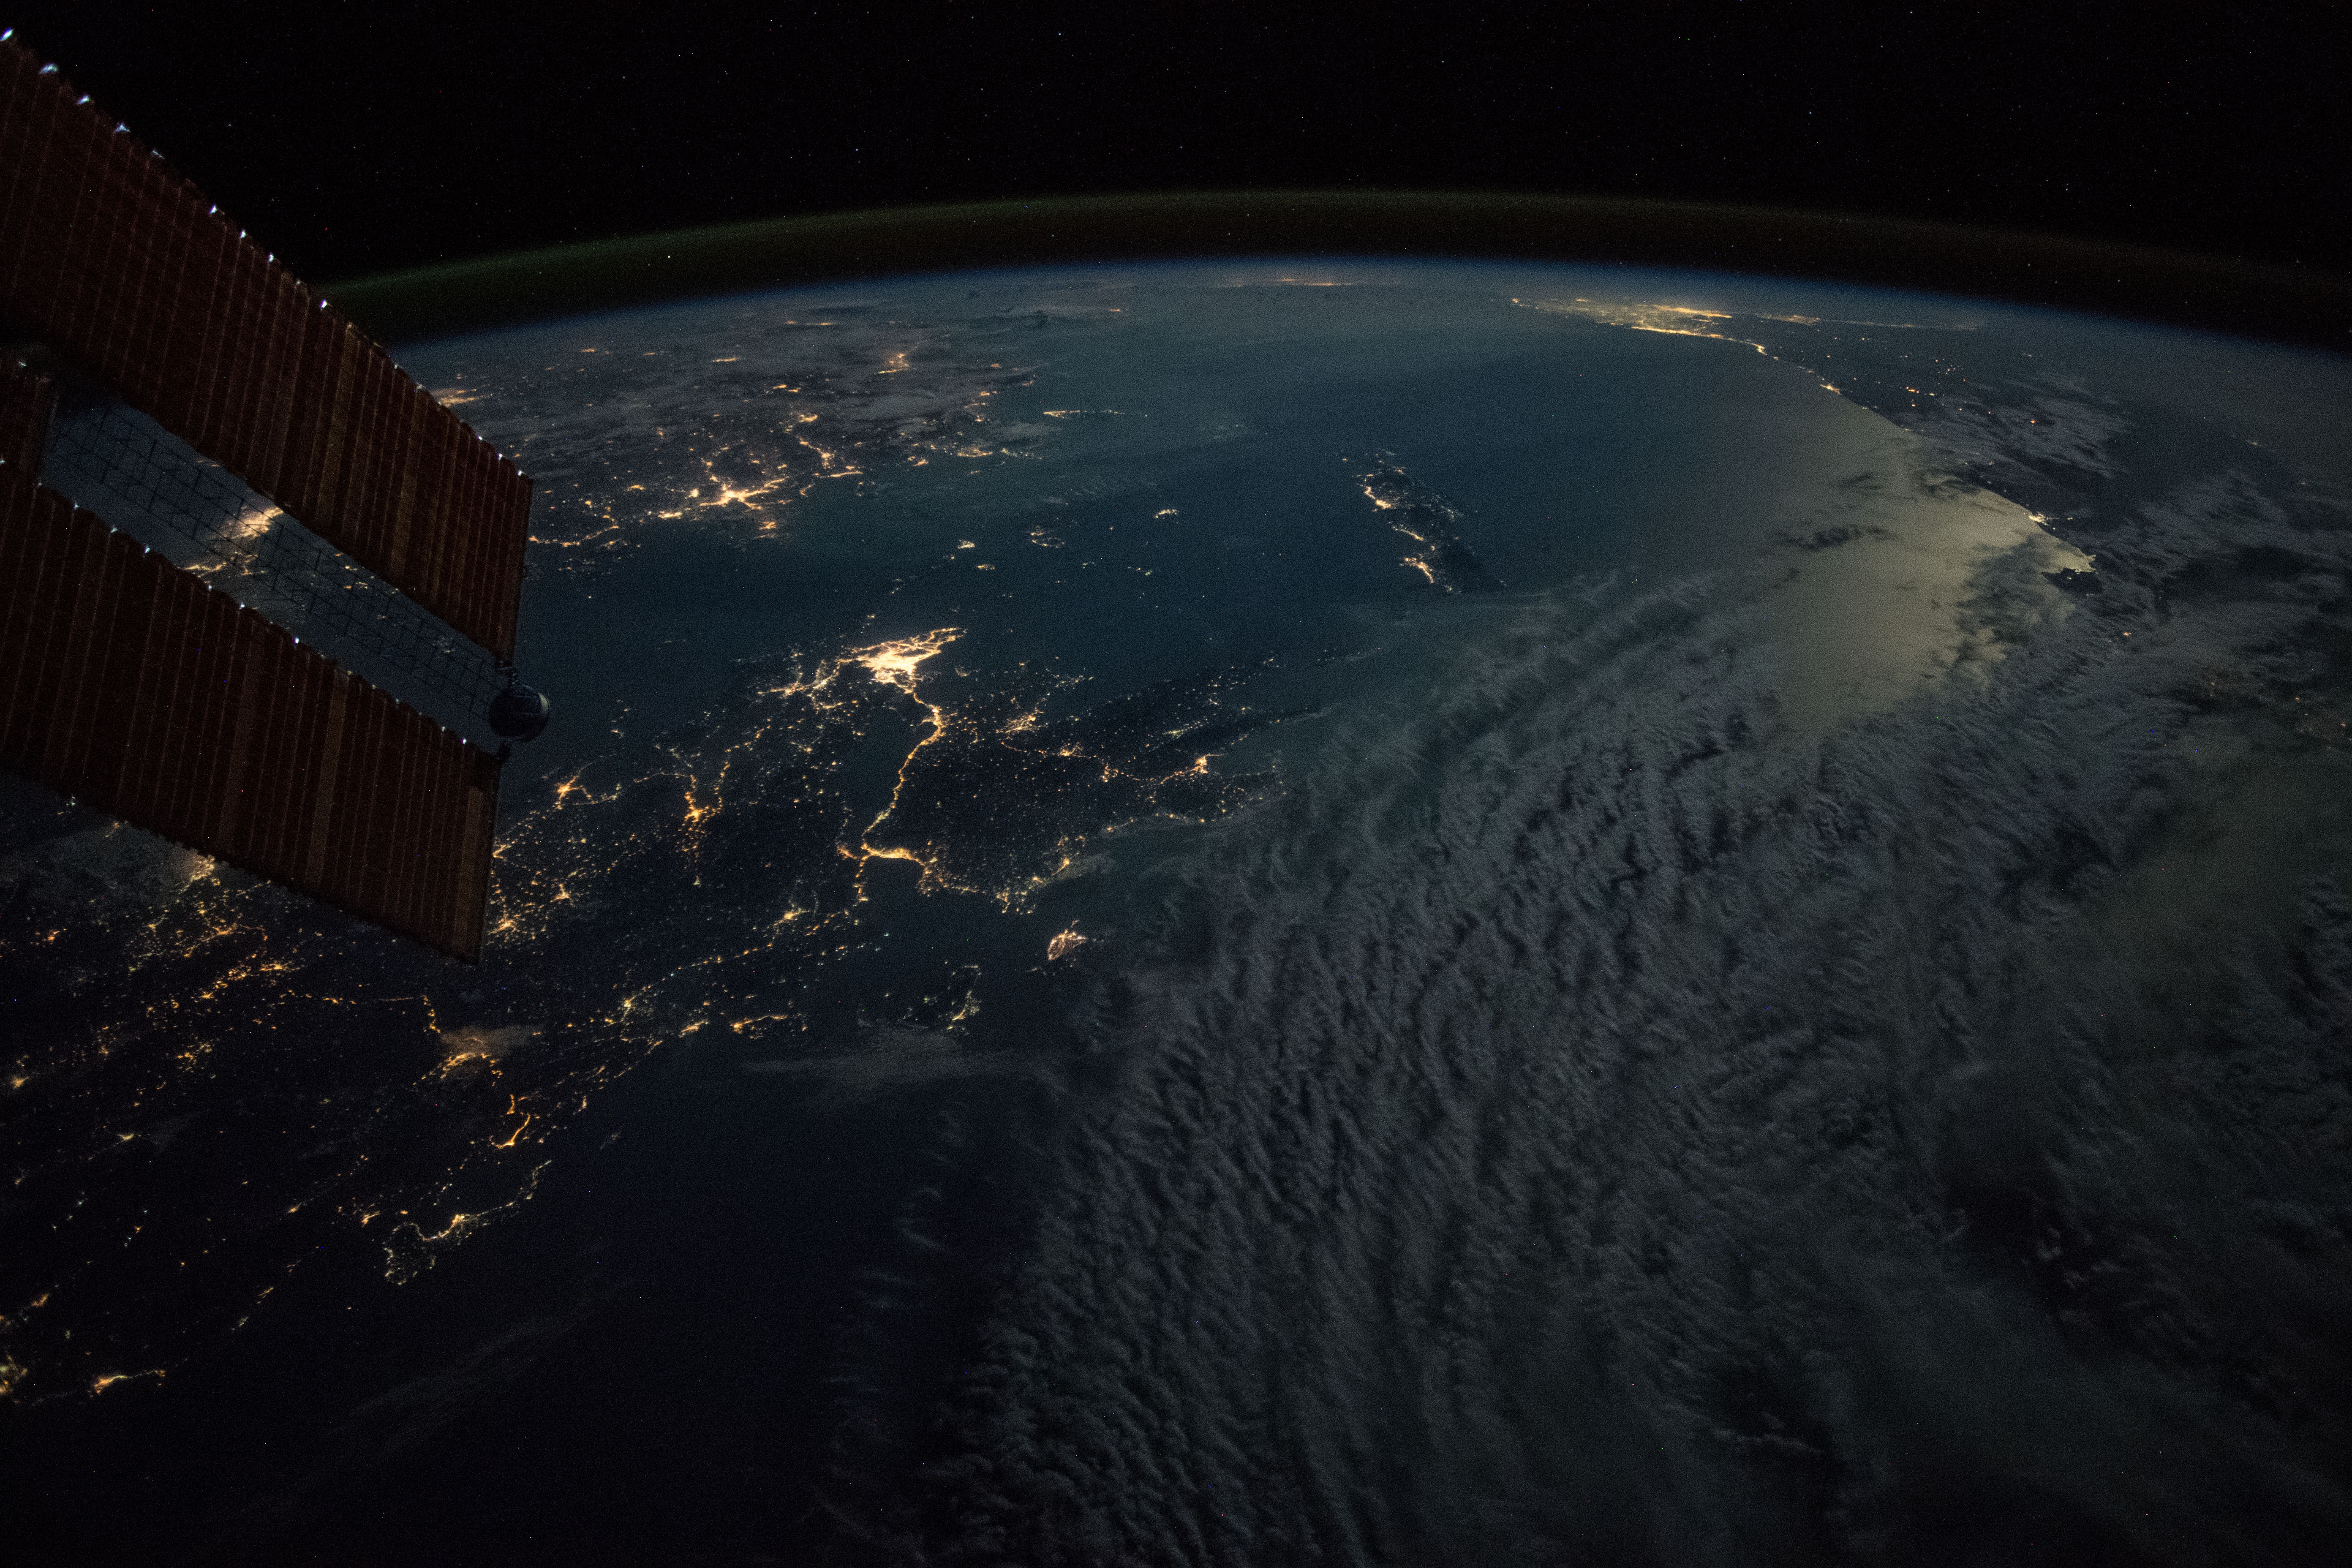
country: GREECE
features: ZAKINTHOS CITY, IONIAN SEA, IONIAN ISLANDS, POTRI ISLAND, KYPARISSIA CITY, KALAMATA CITY, ATHENS CITY
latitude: 36.9
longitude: 22.0
